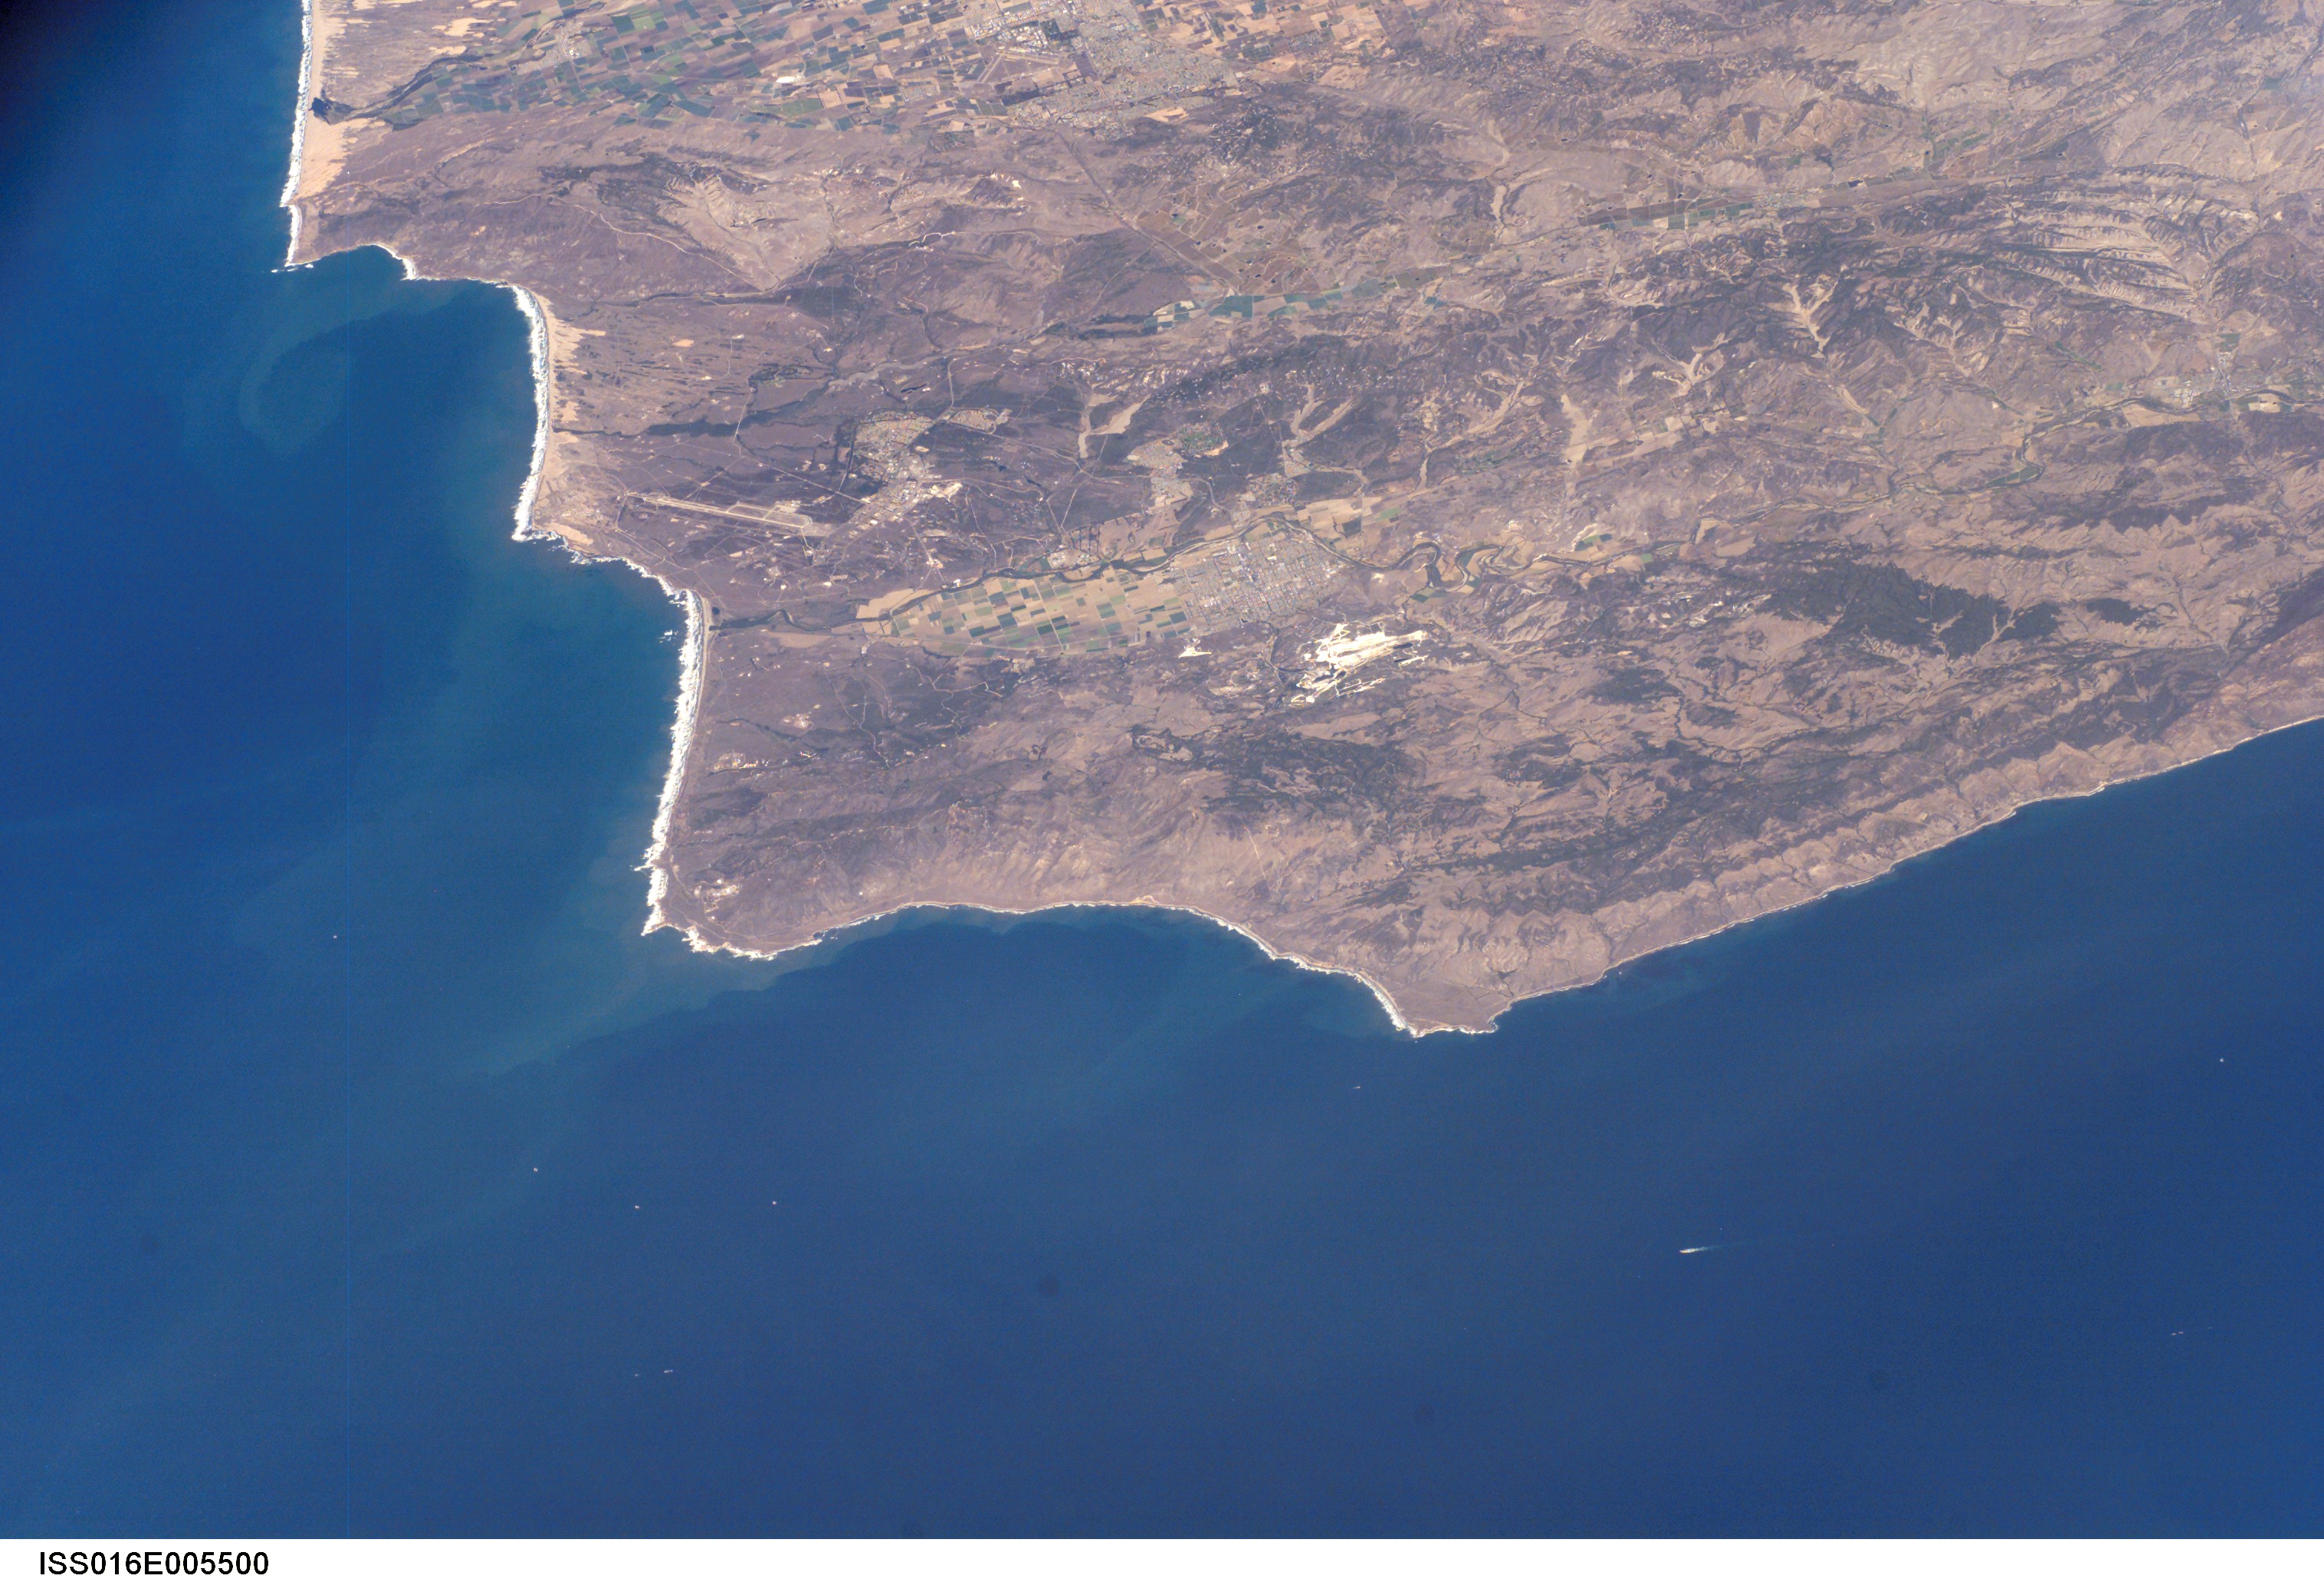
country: USA-CALIFORNIA
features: LOMPOC, VANDENBERG AFB
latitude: 34.5
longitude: -120.5
